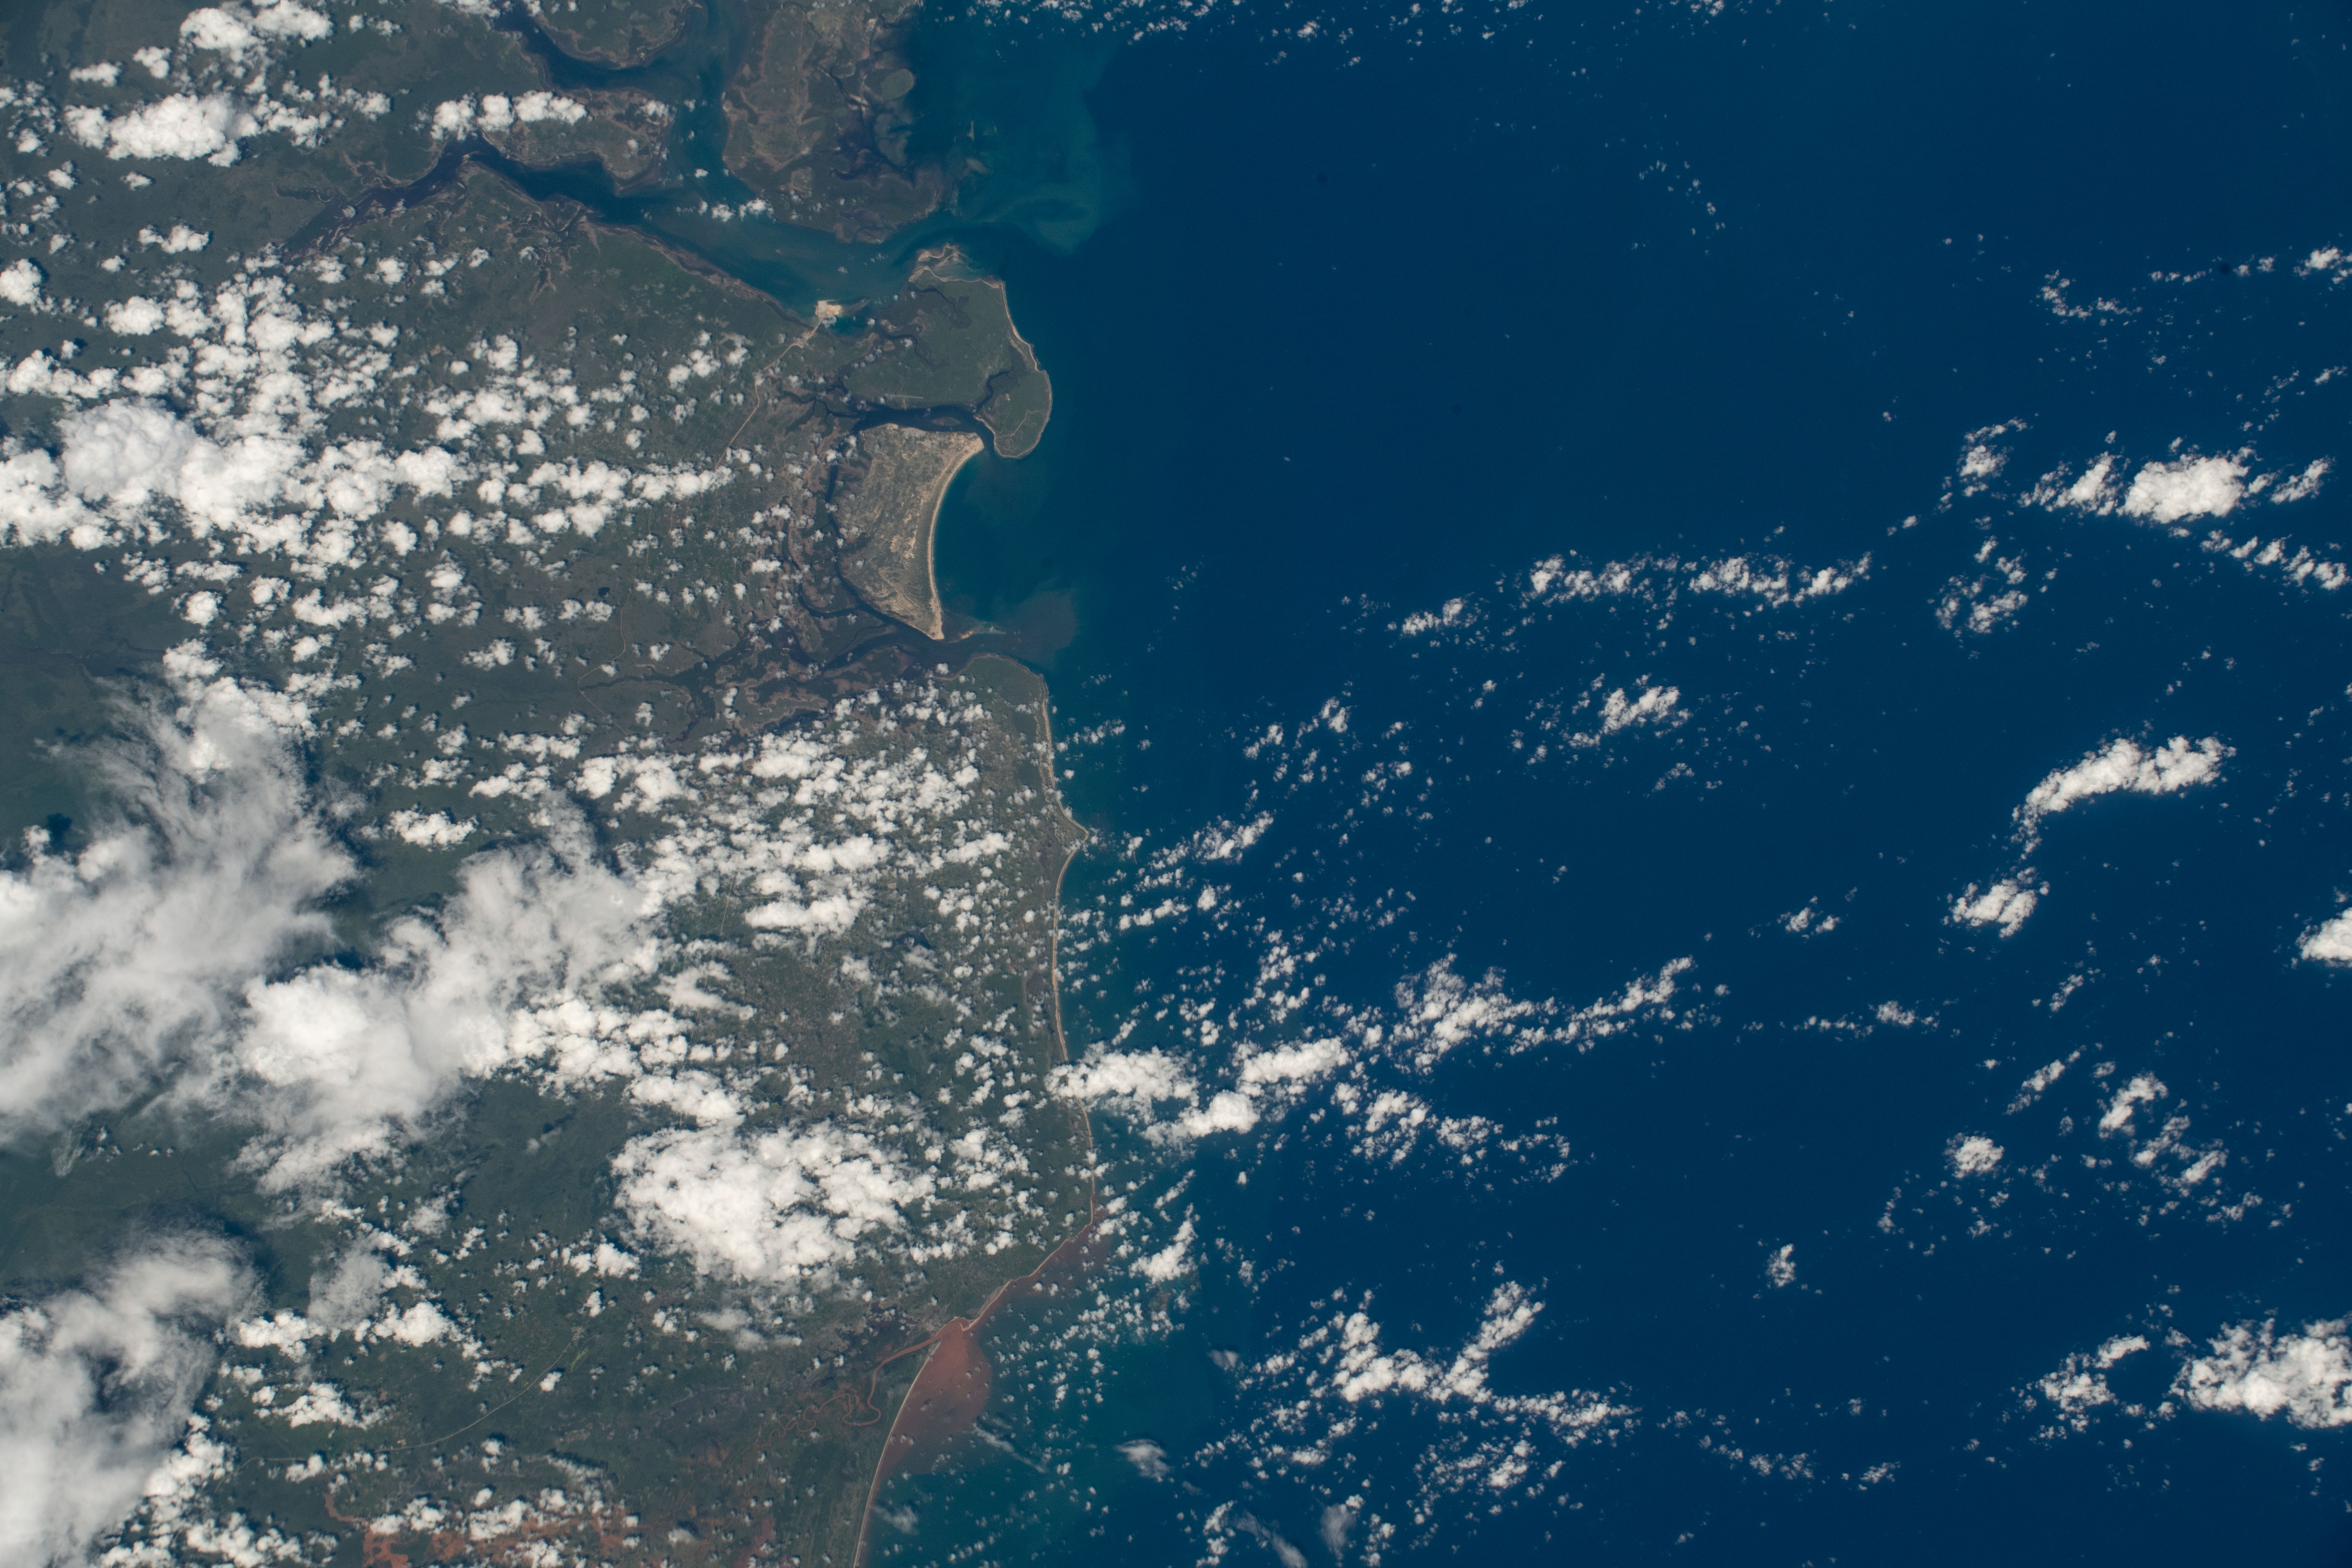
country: KENYA
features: LAMU
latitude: -2.6
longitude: 40.8
